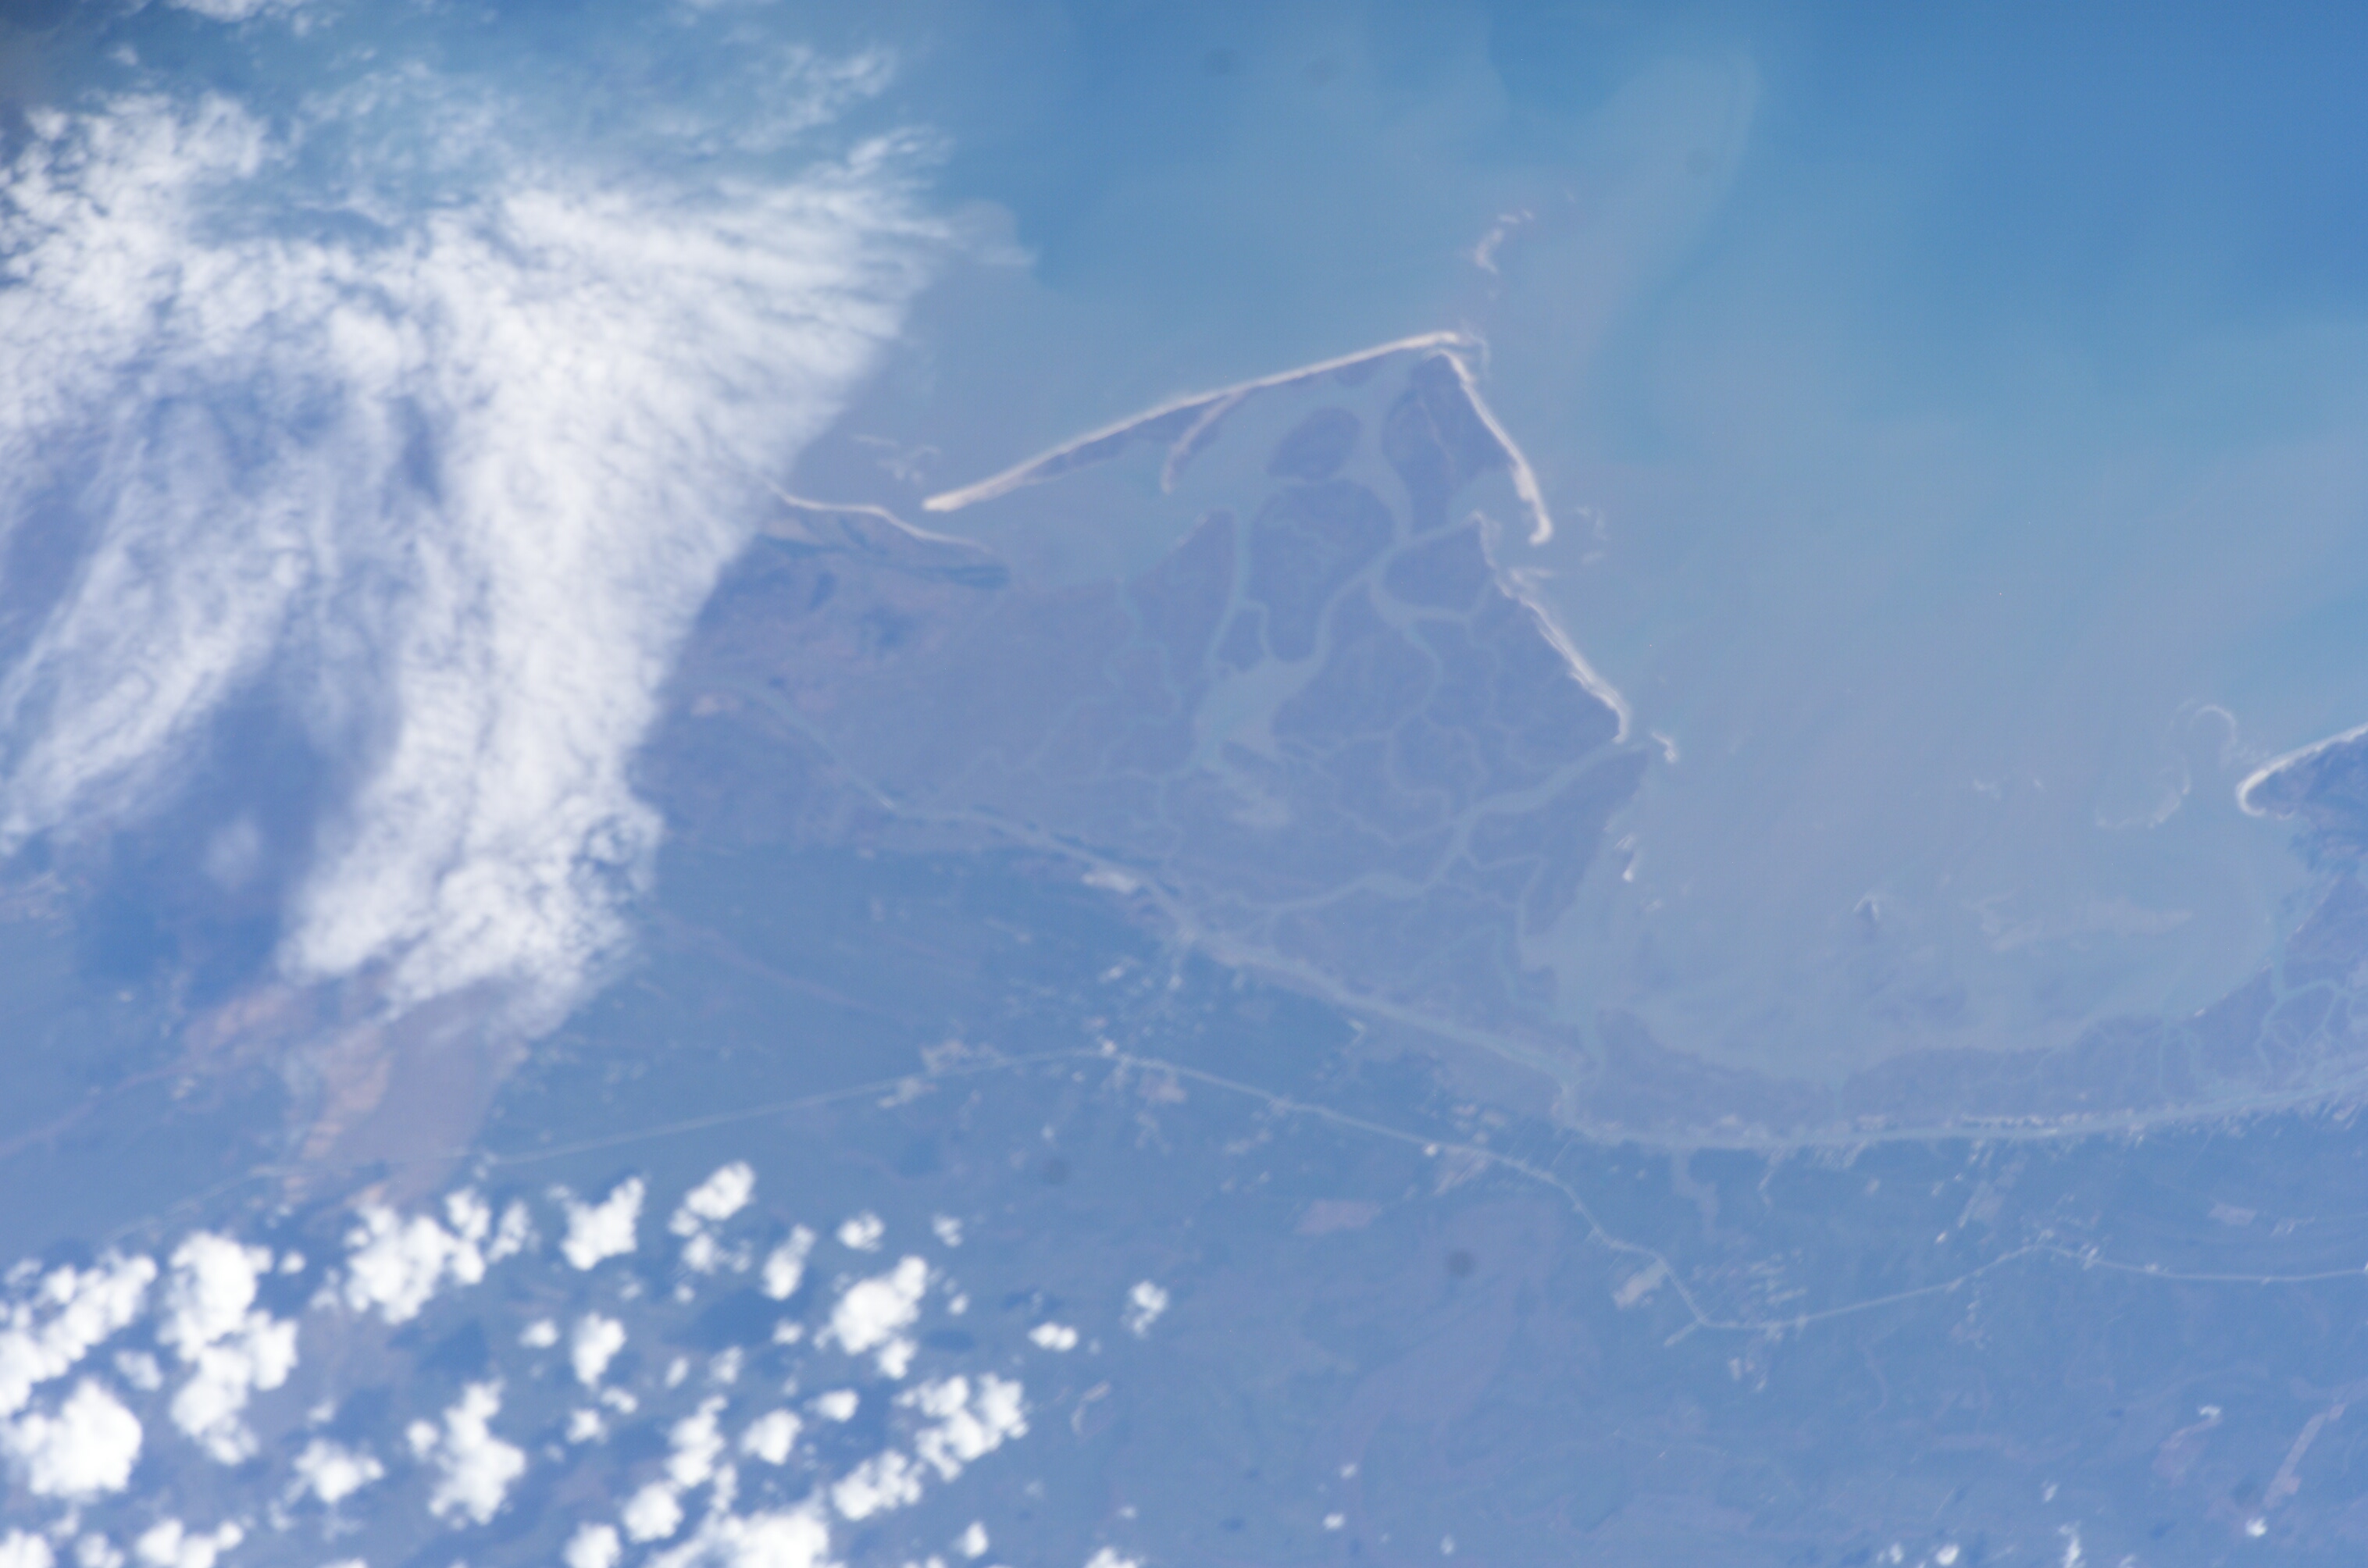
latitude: 33.1
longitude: -79.4
